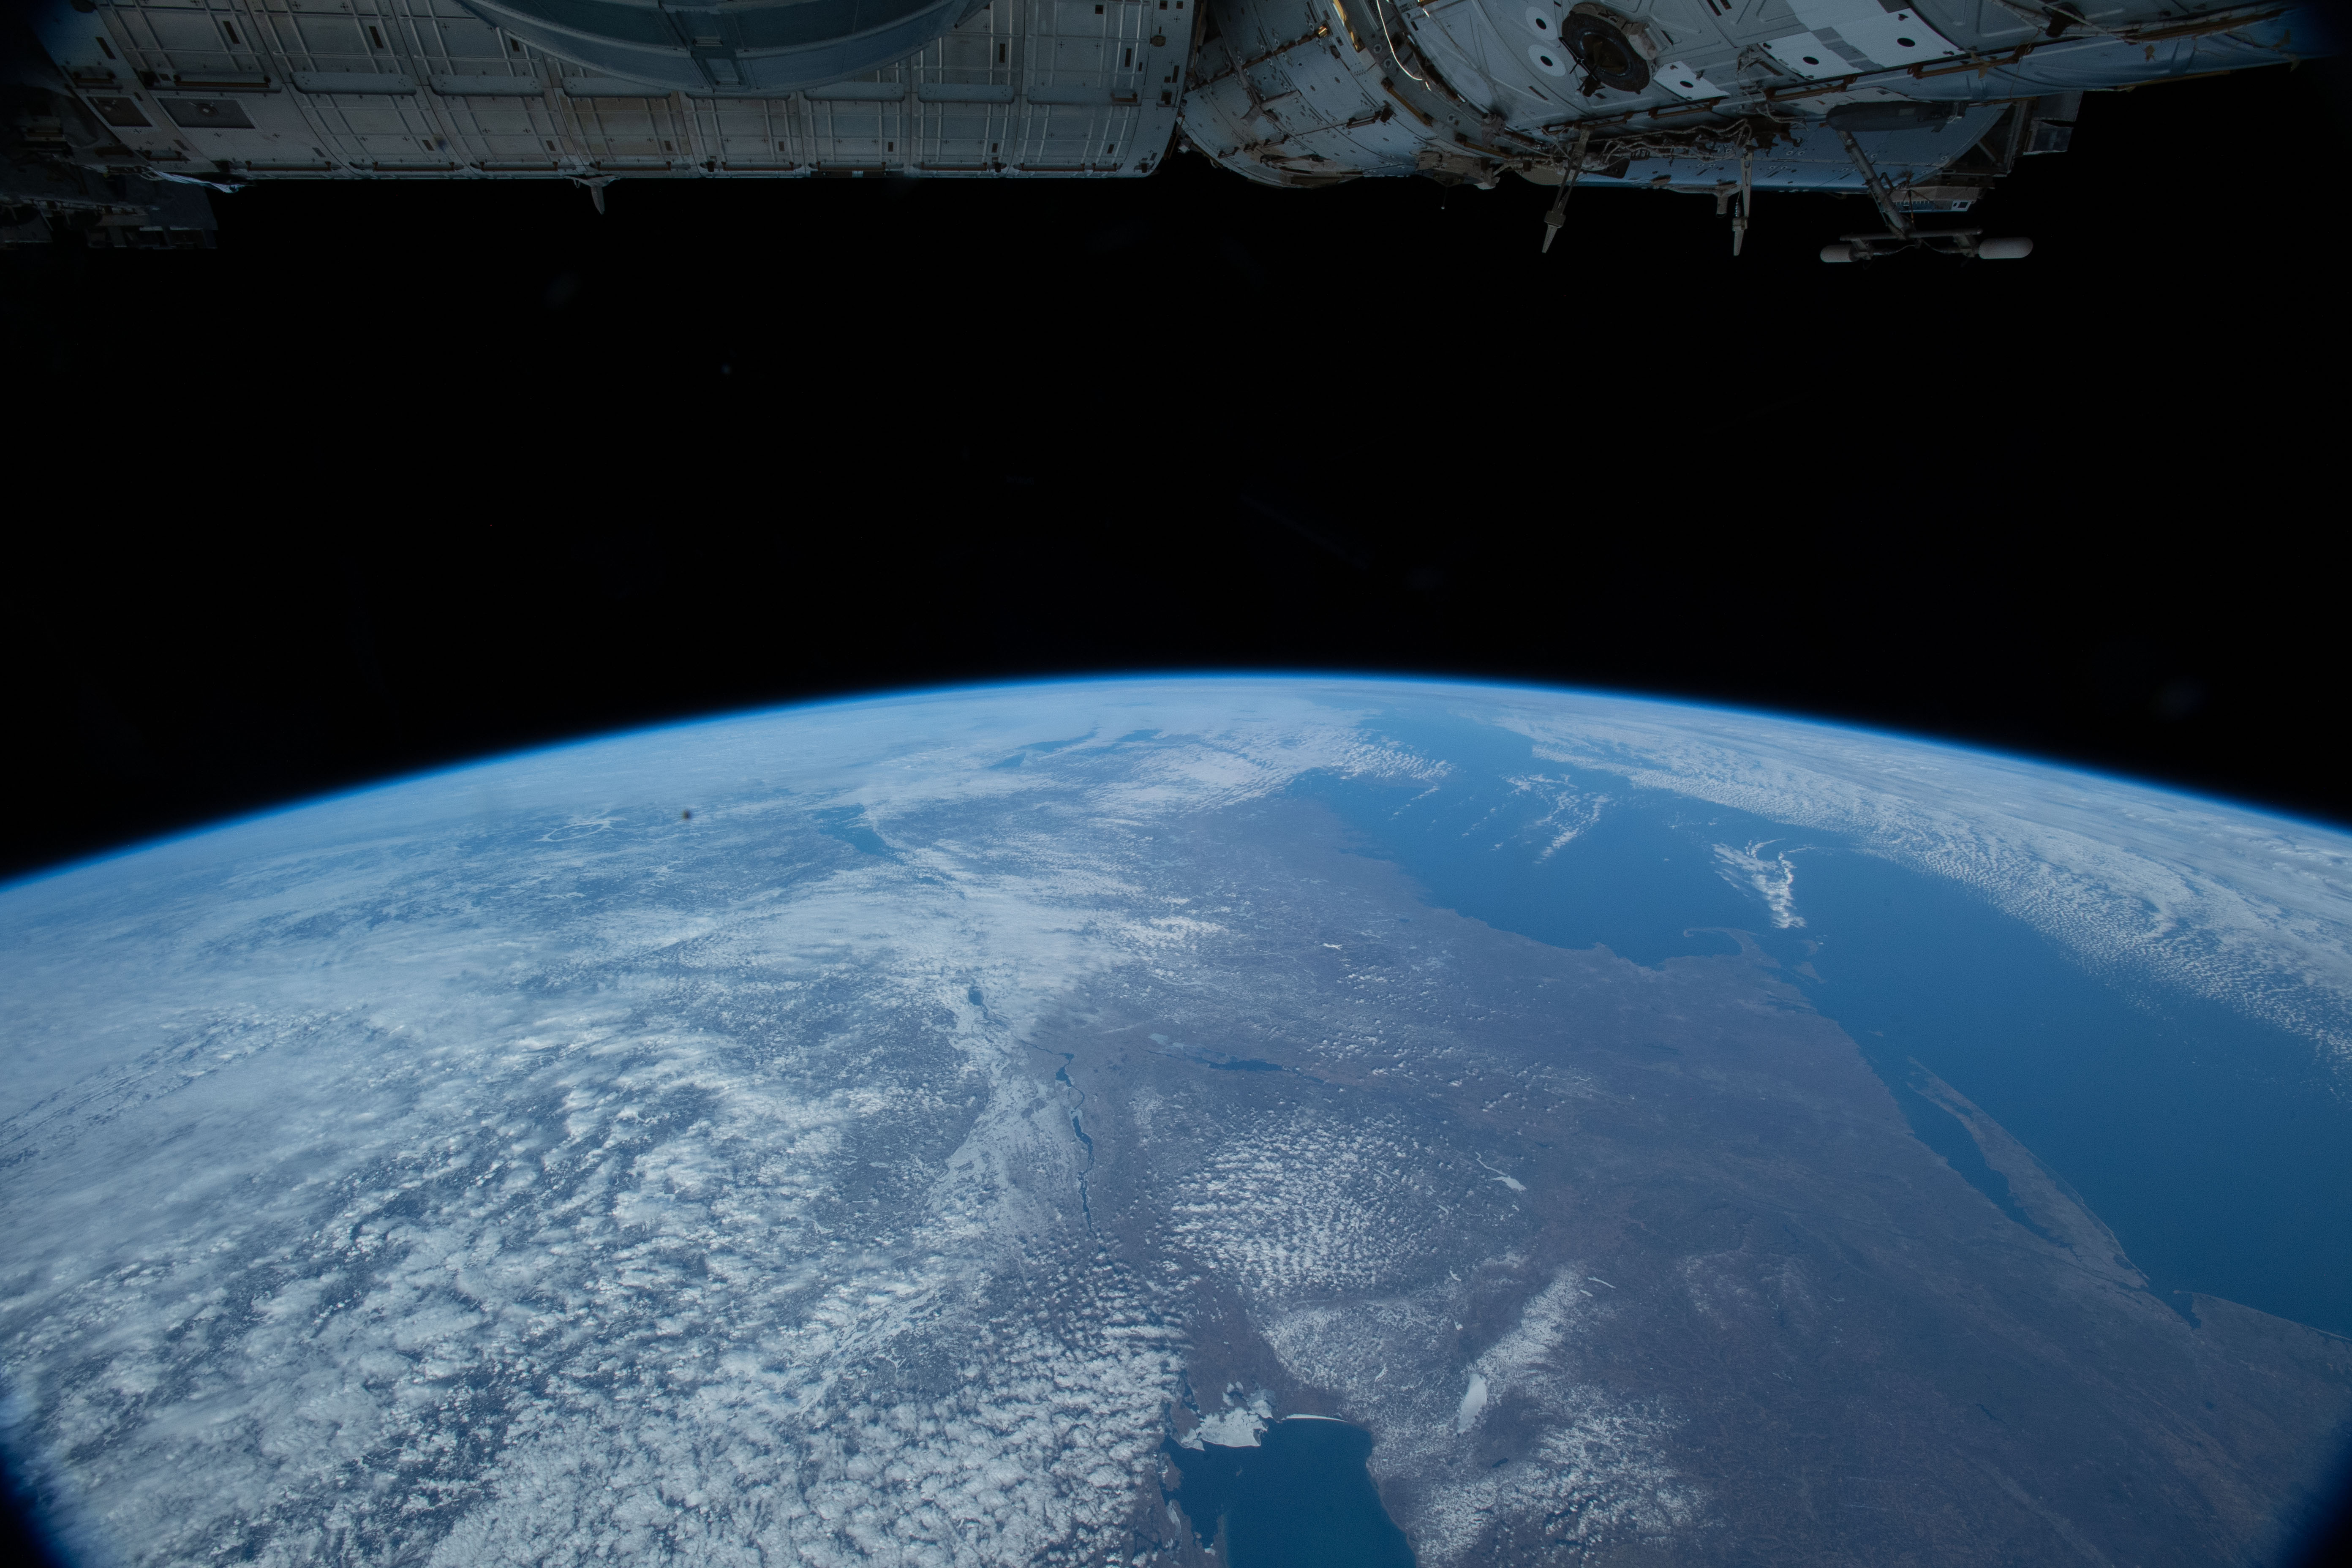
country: USA-NEW YORK
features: LONG ISLAND SOUND, NEW HAVEN, ISS, LIMB
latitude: 44.5
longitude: -73.5
